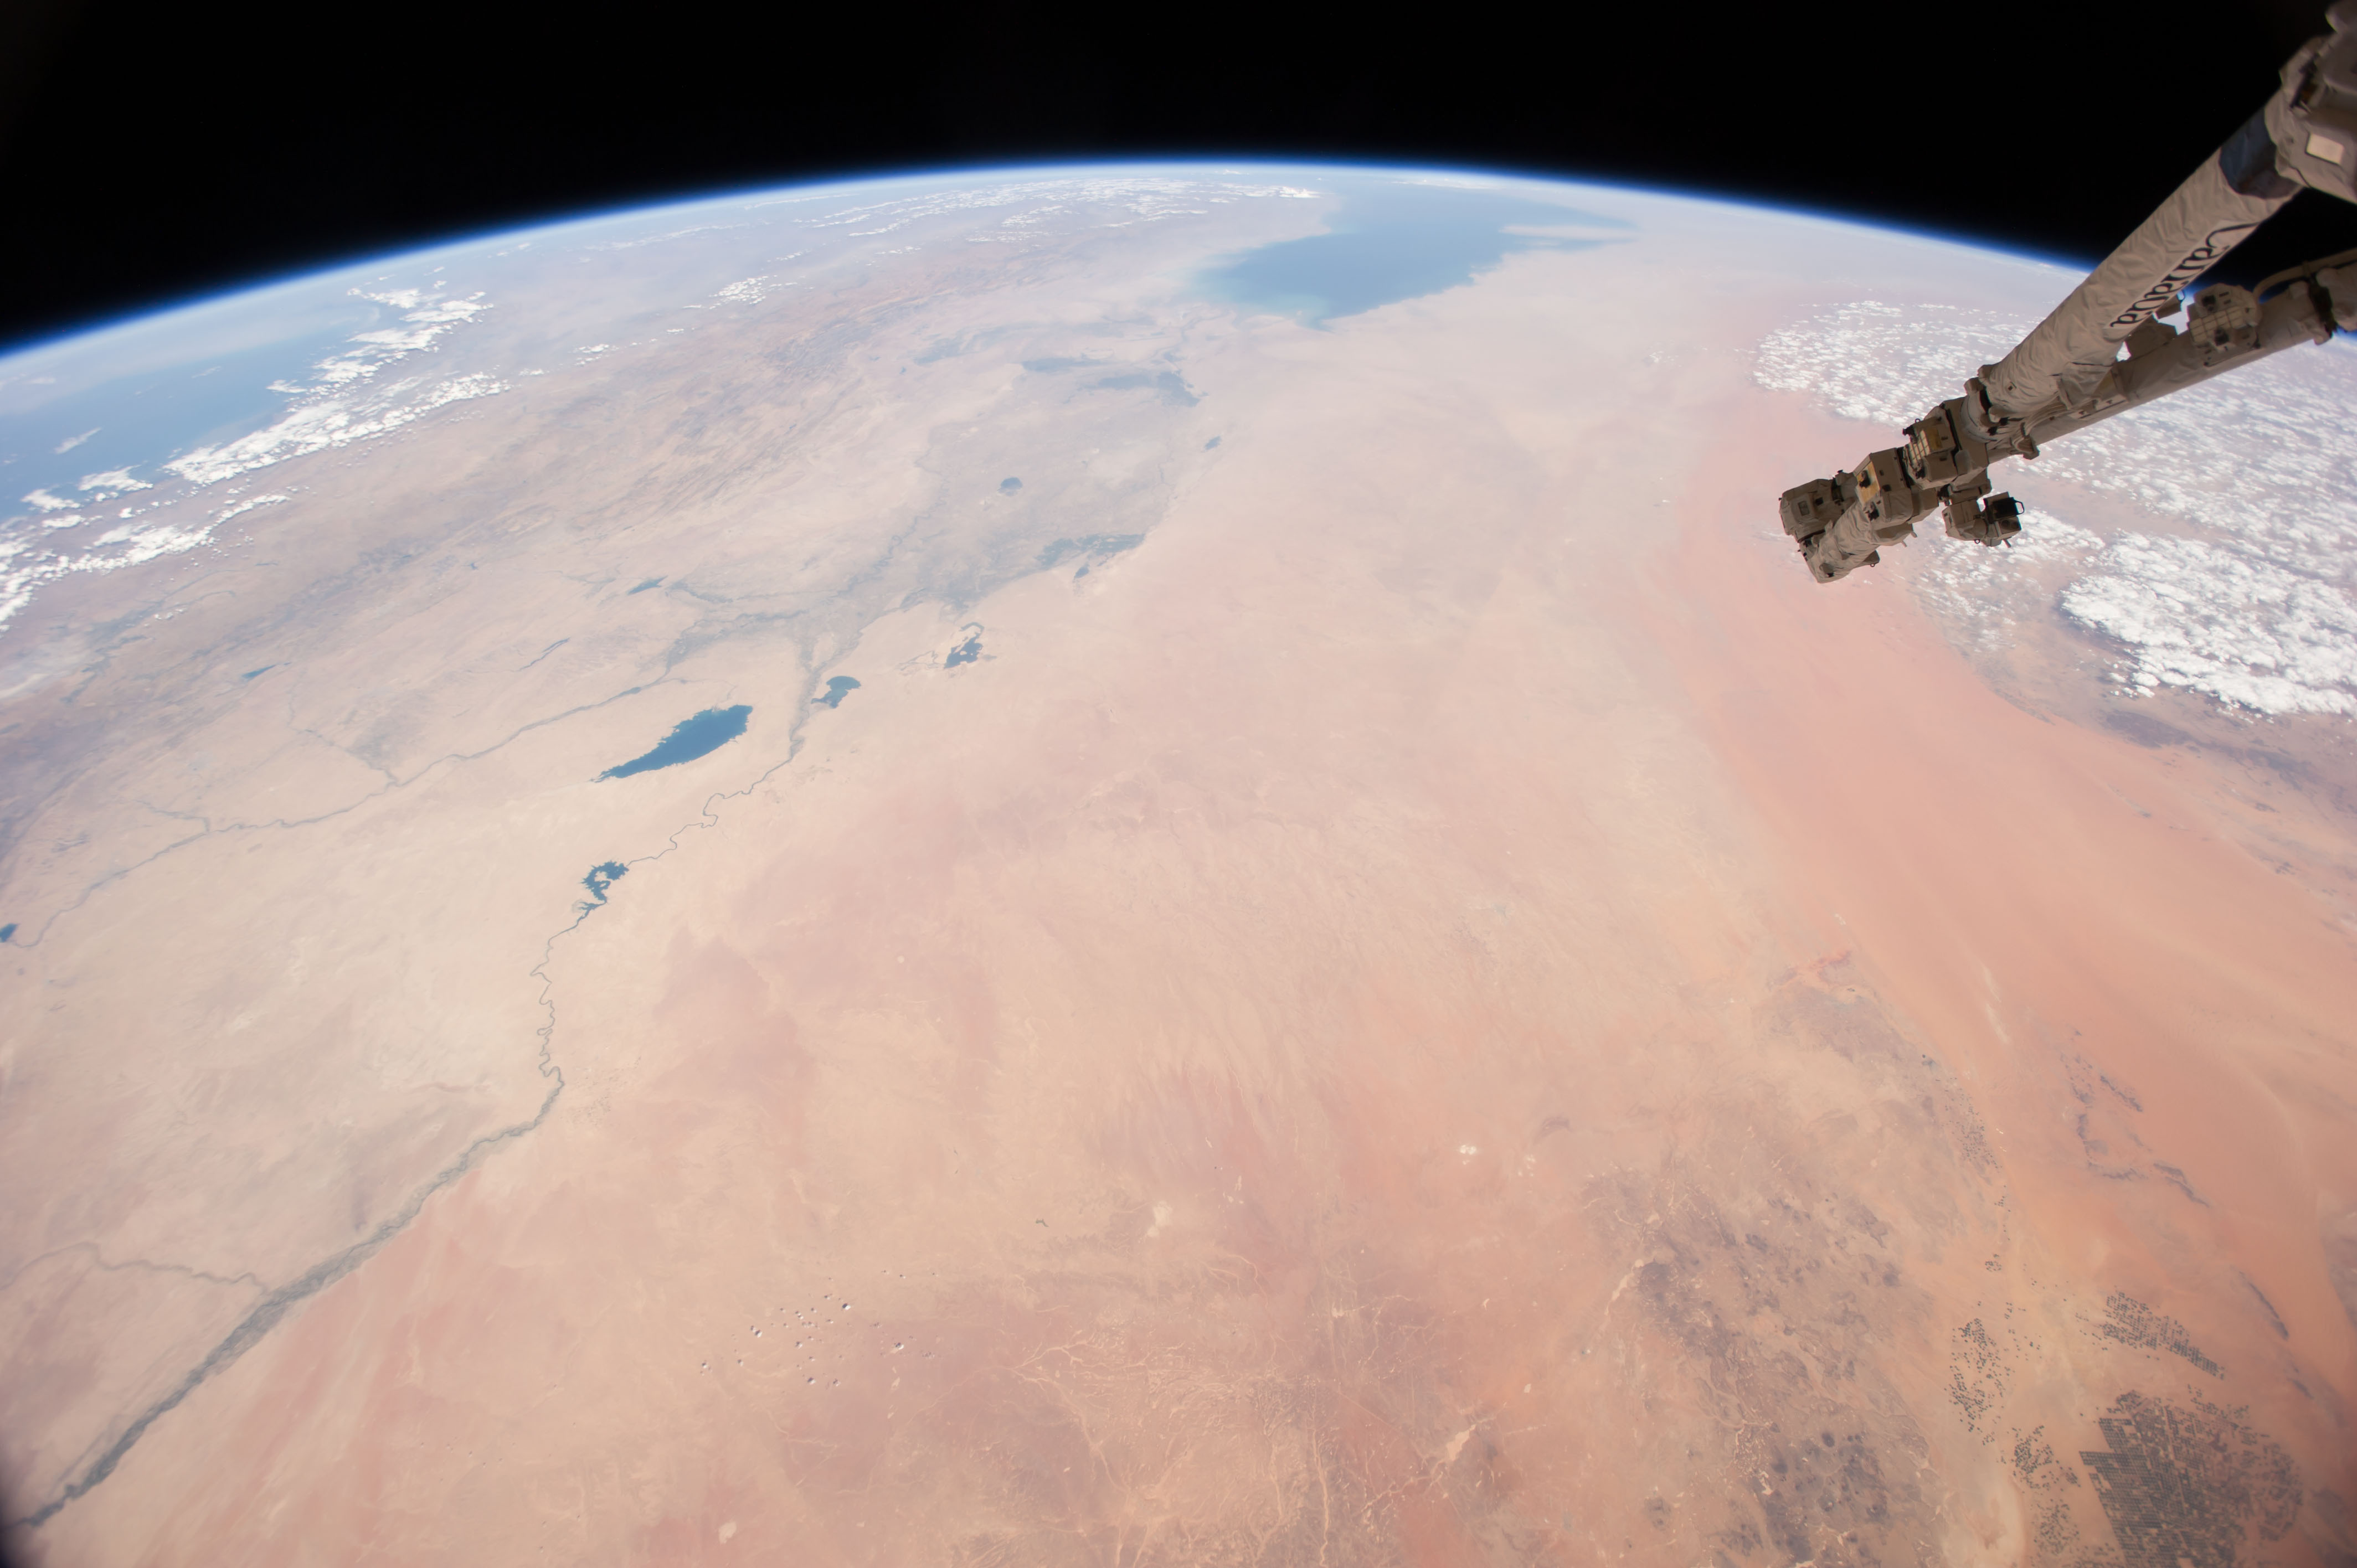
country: IRAQ
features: PERSIAN GULF, CASPIAN SEA, THERTHAR LAKE, DESERT
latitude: 31.6
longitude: 42.1
